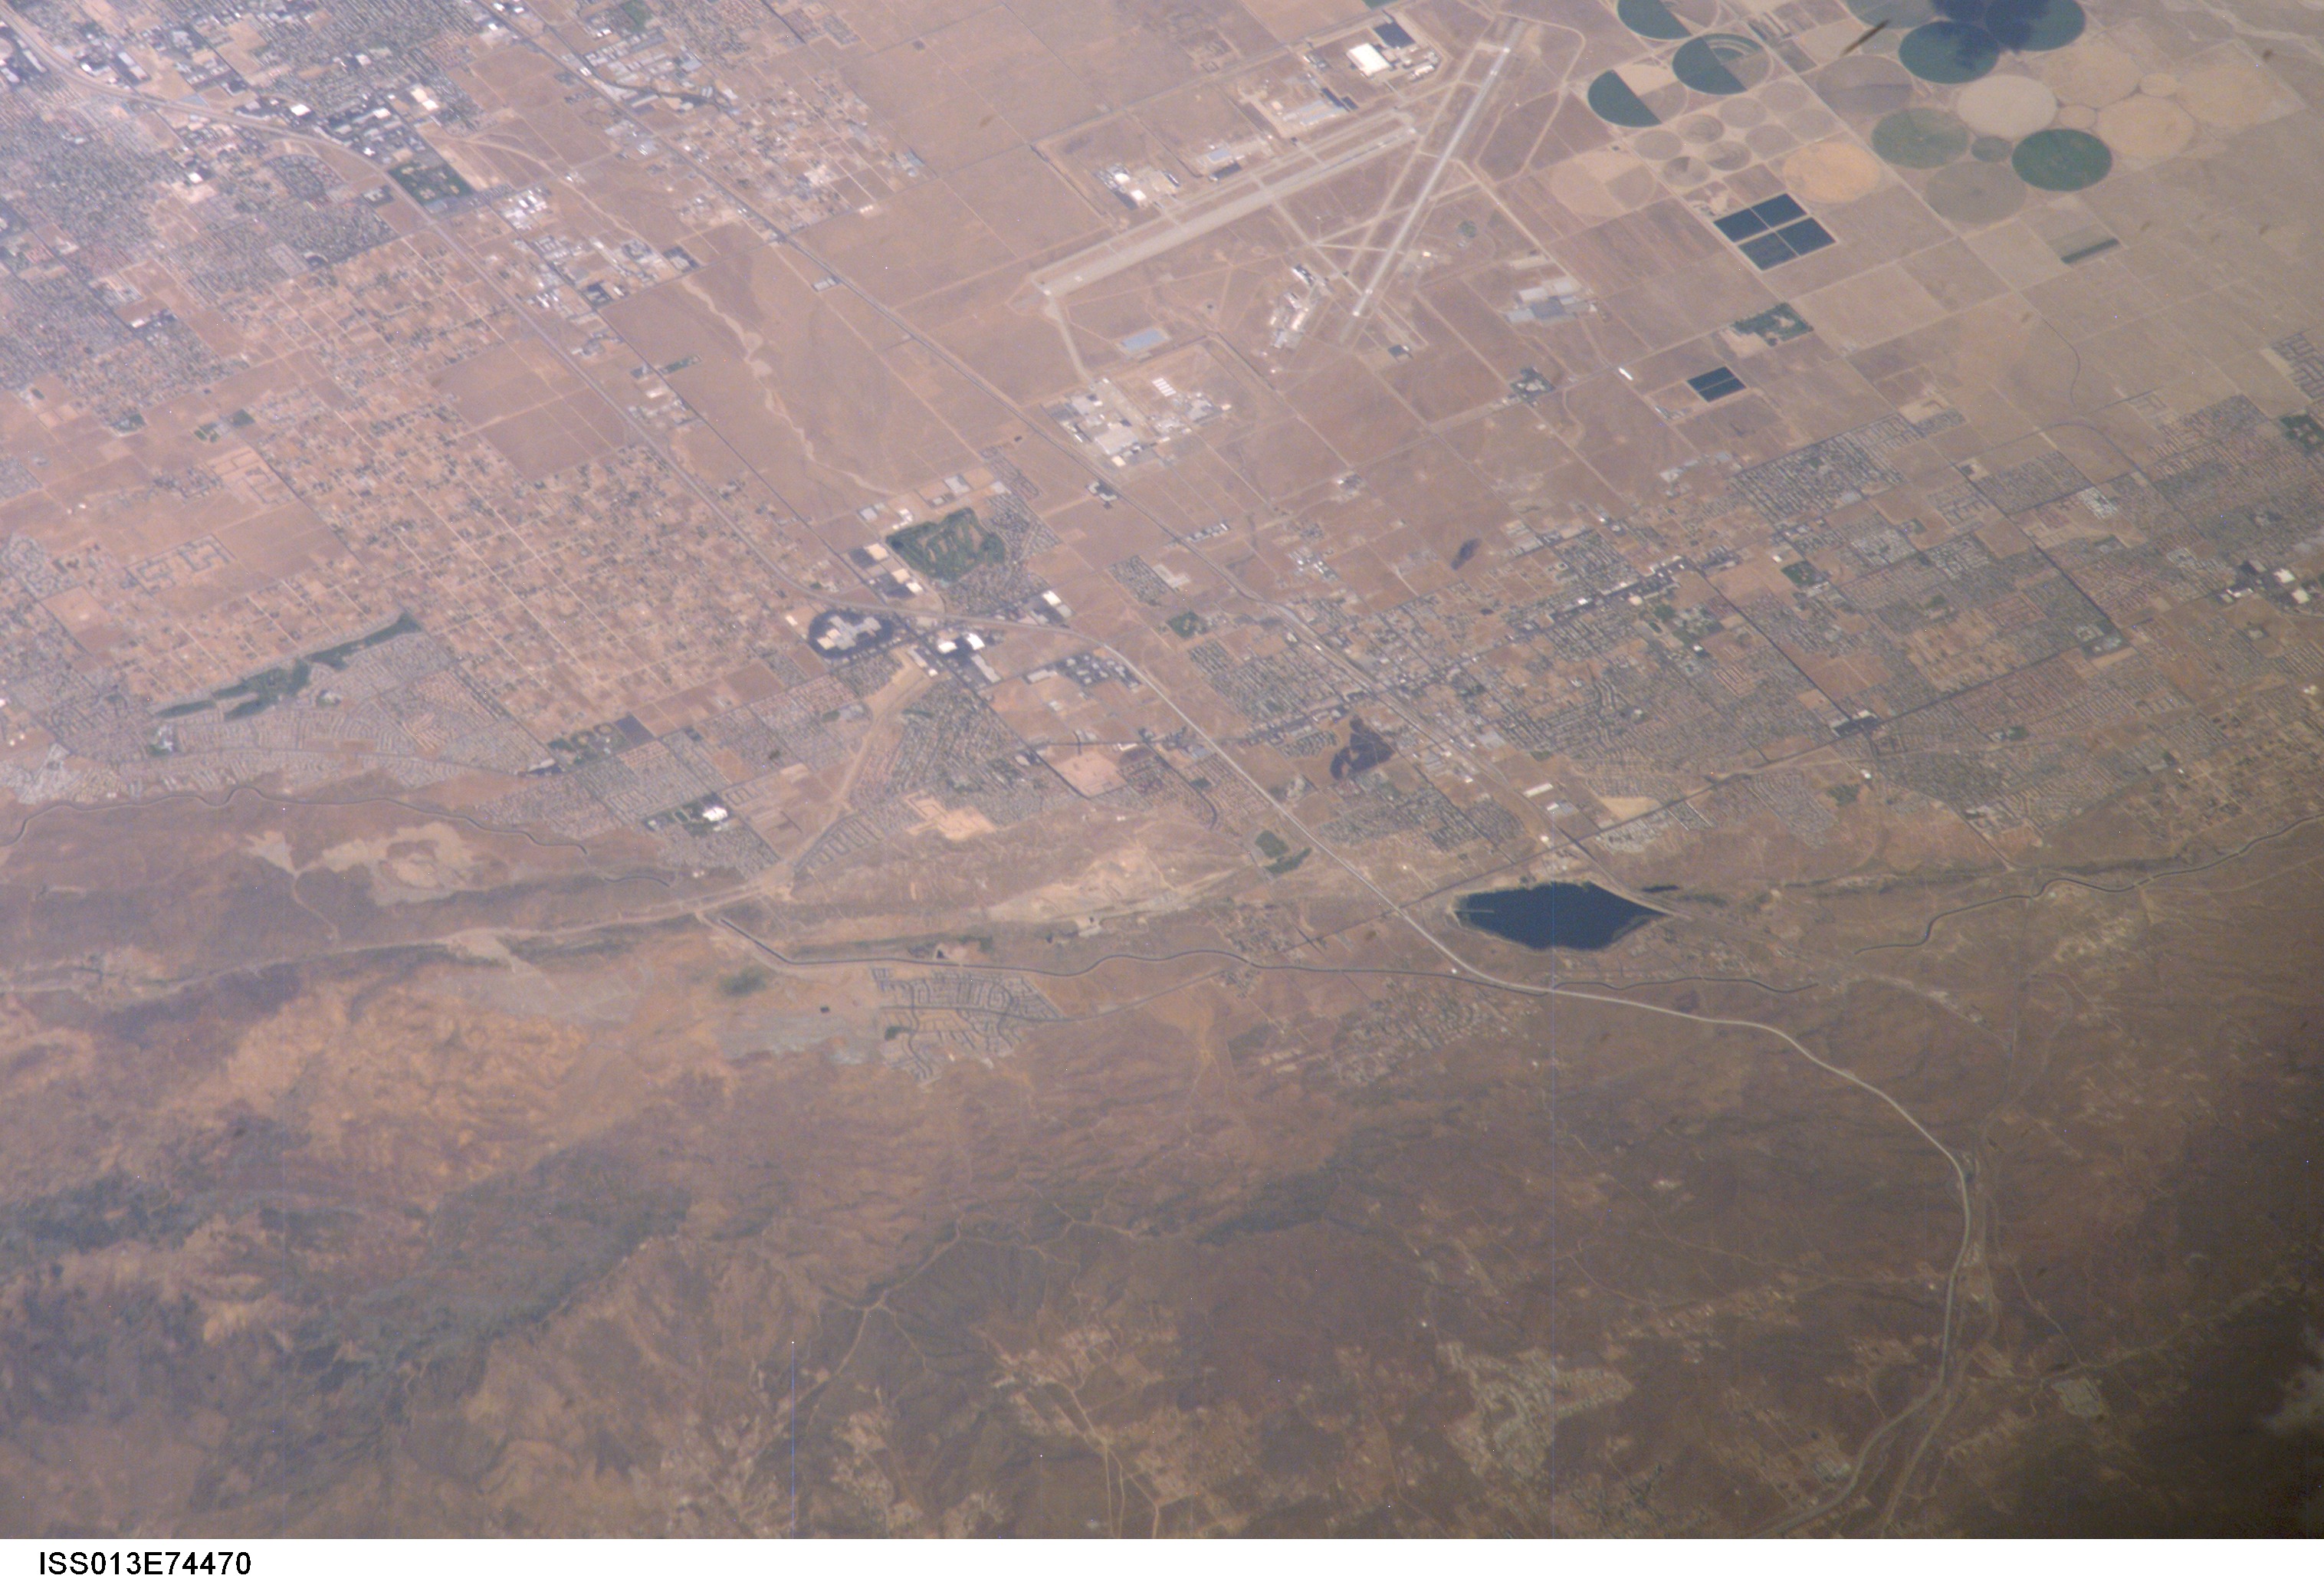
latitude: 34.6
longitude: -118.1
